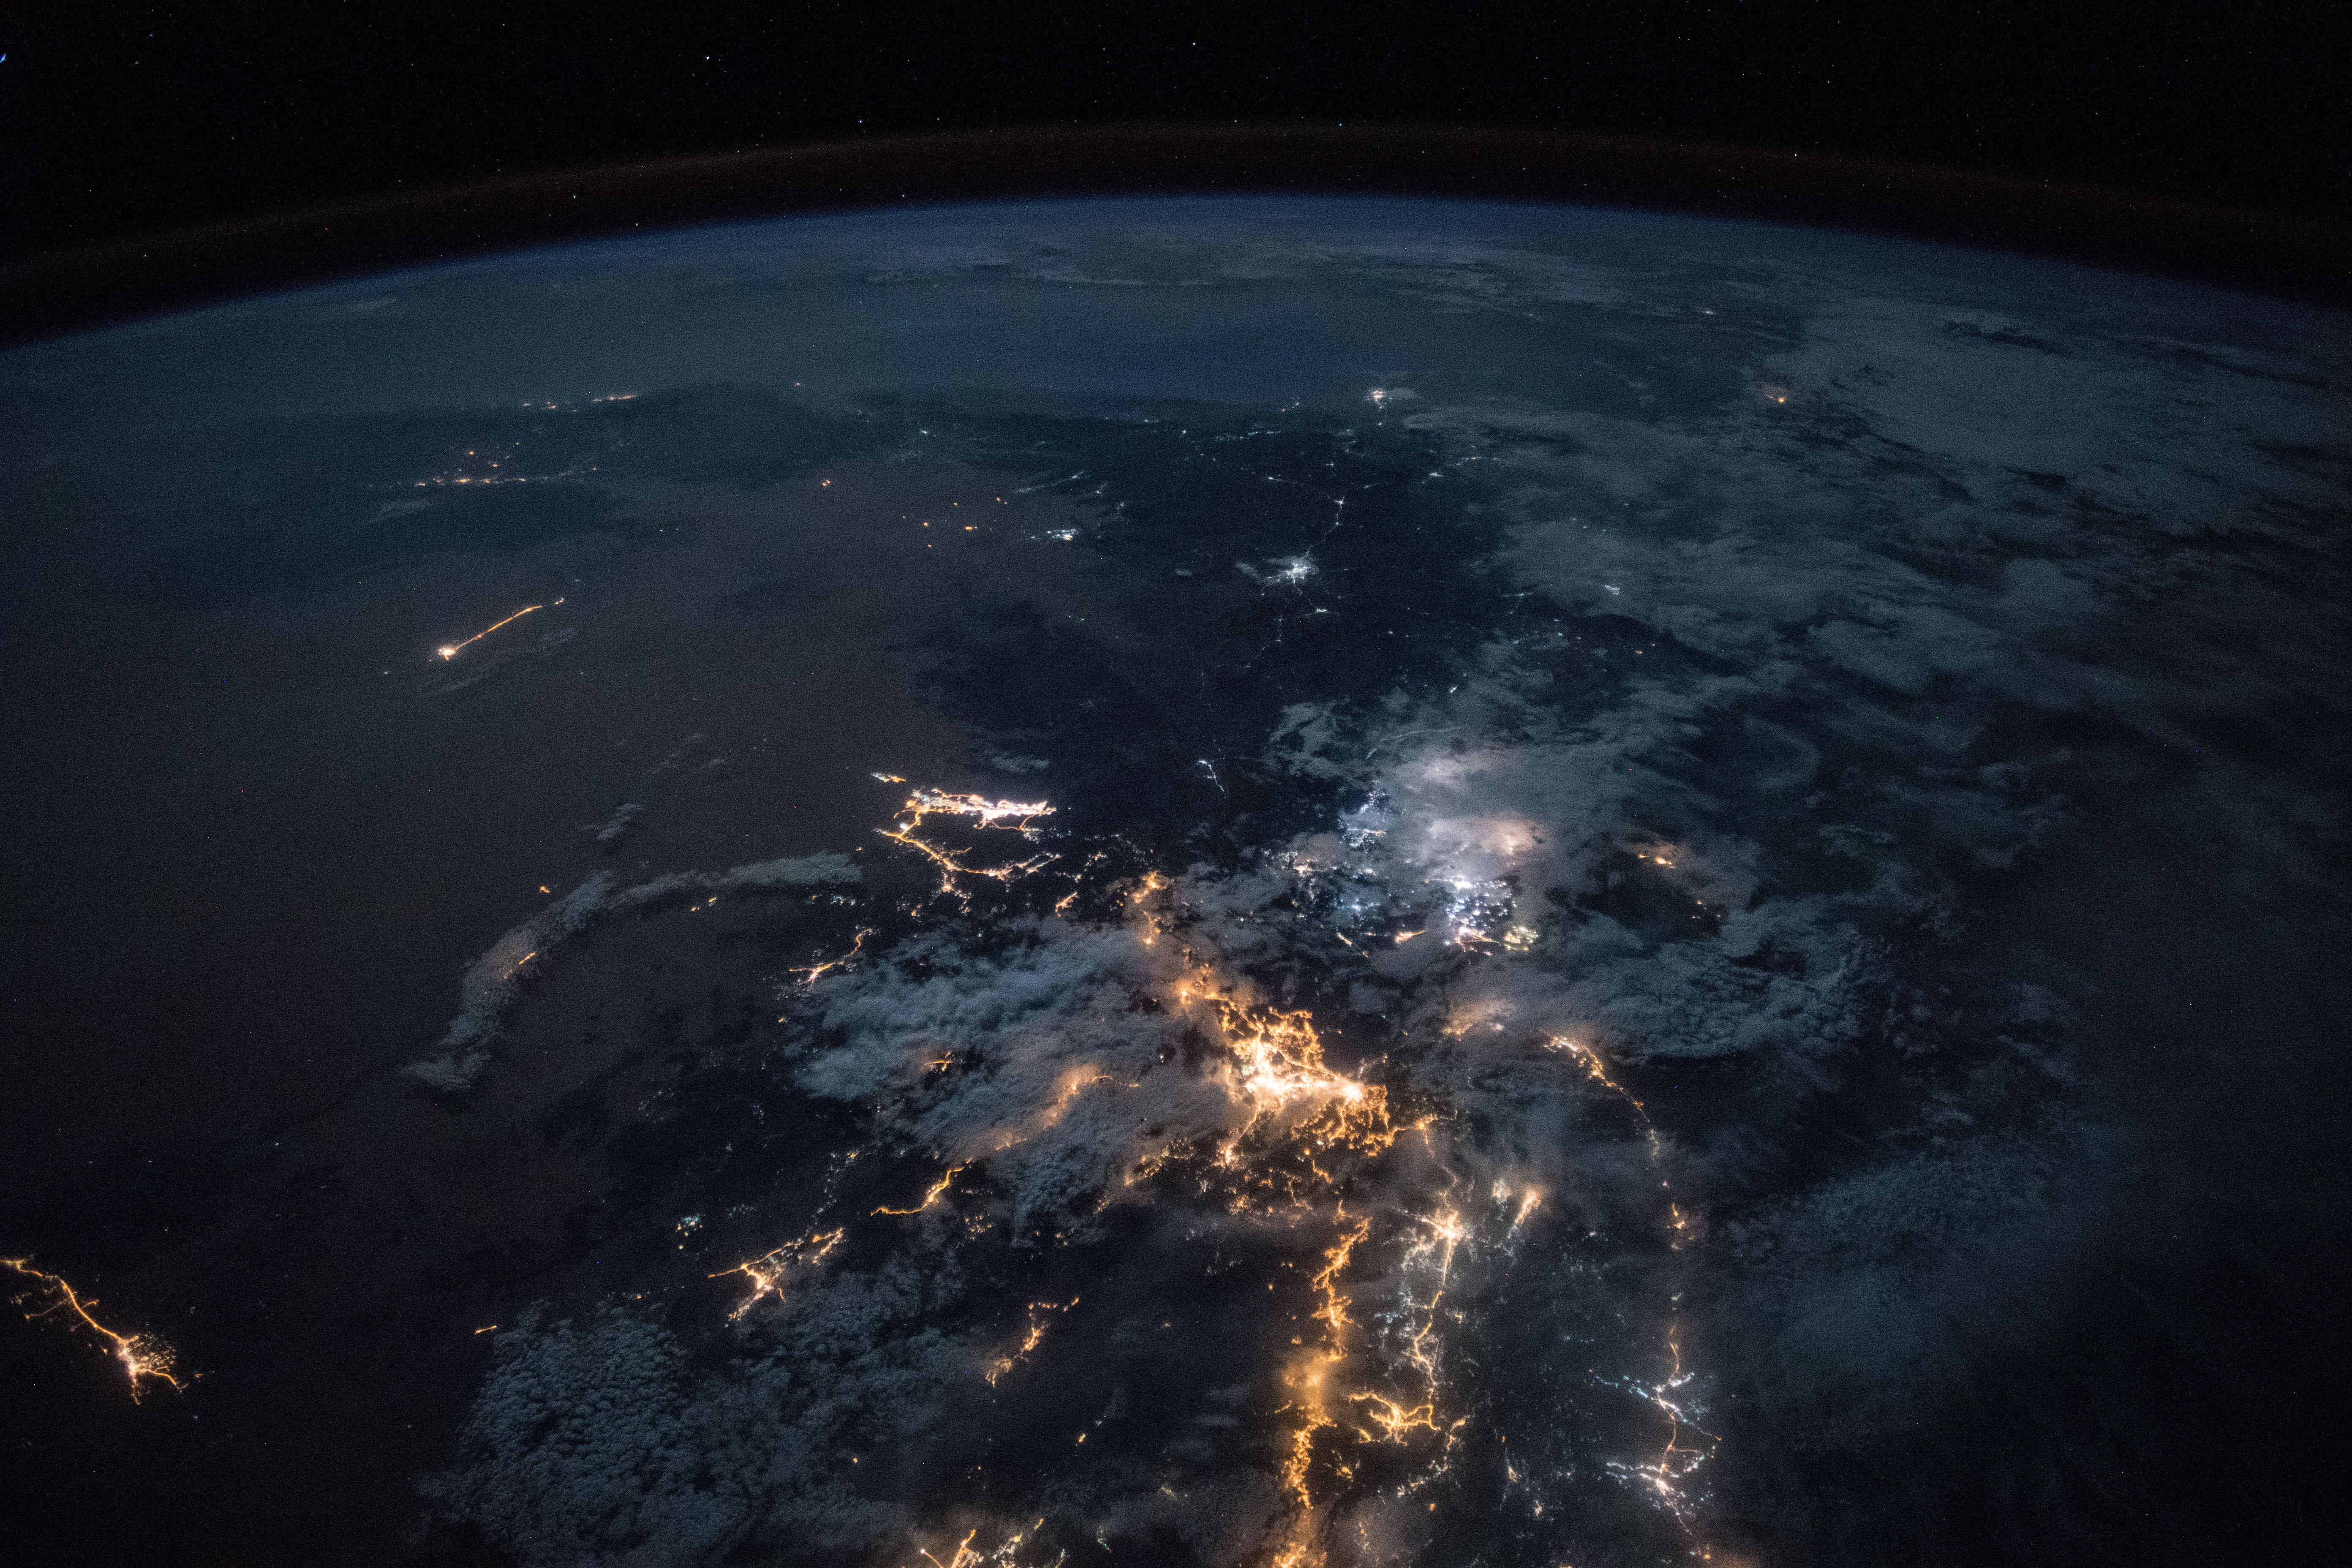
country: SAUDI ARABIA
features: WADI ALAGEEG CITY, NAJRAN CITY, JAZAN CITY, FAYFA CITY, ABU ARISH CITY, SABYA CITY, ASIR MOUNTAINS, RED SEA, NIGHT, EARTH LIMB
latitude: 16.7
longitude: 44.3
